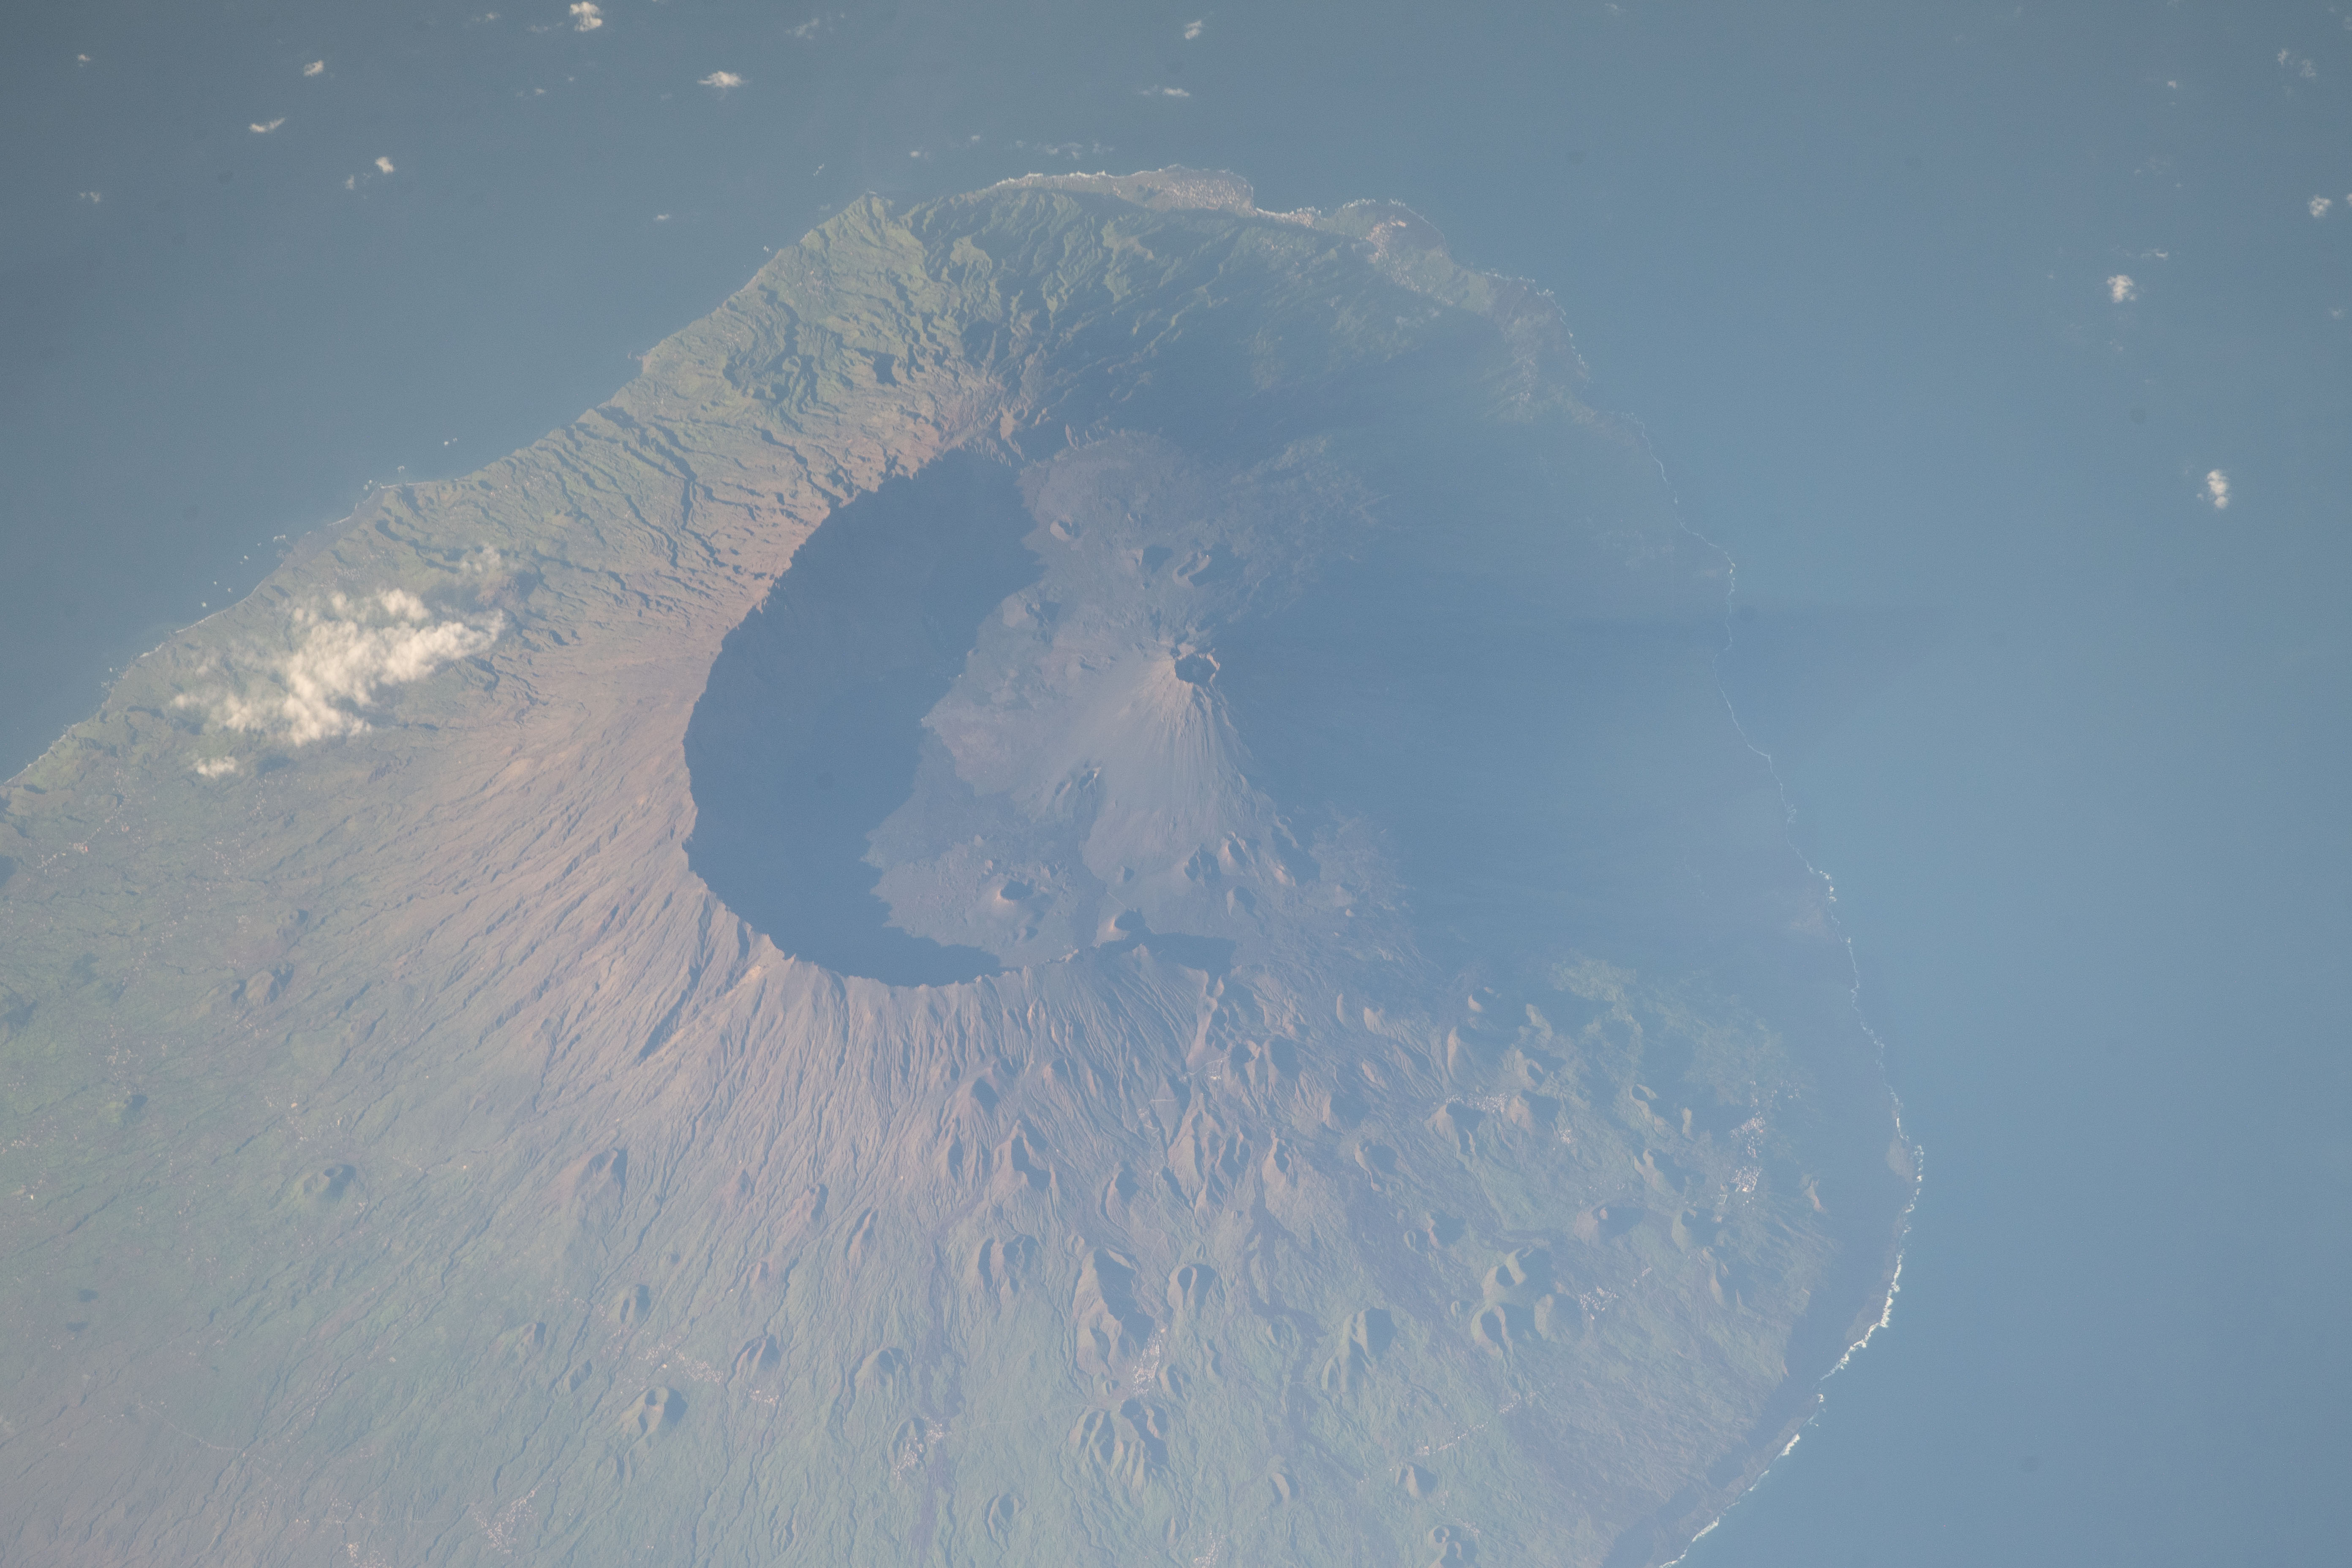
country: CAPE VERDE ISLANDS
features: SAO FILIPE, FOGO NATIONAL PARK, DO FOGO ISLAND
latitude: 14.9
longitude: -24.3
